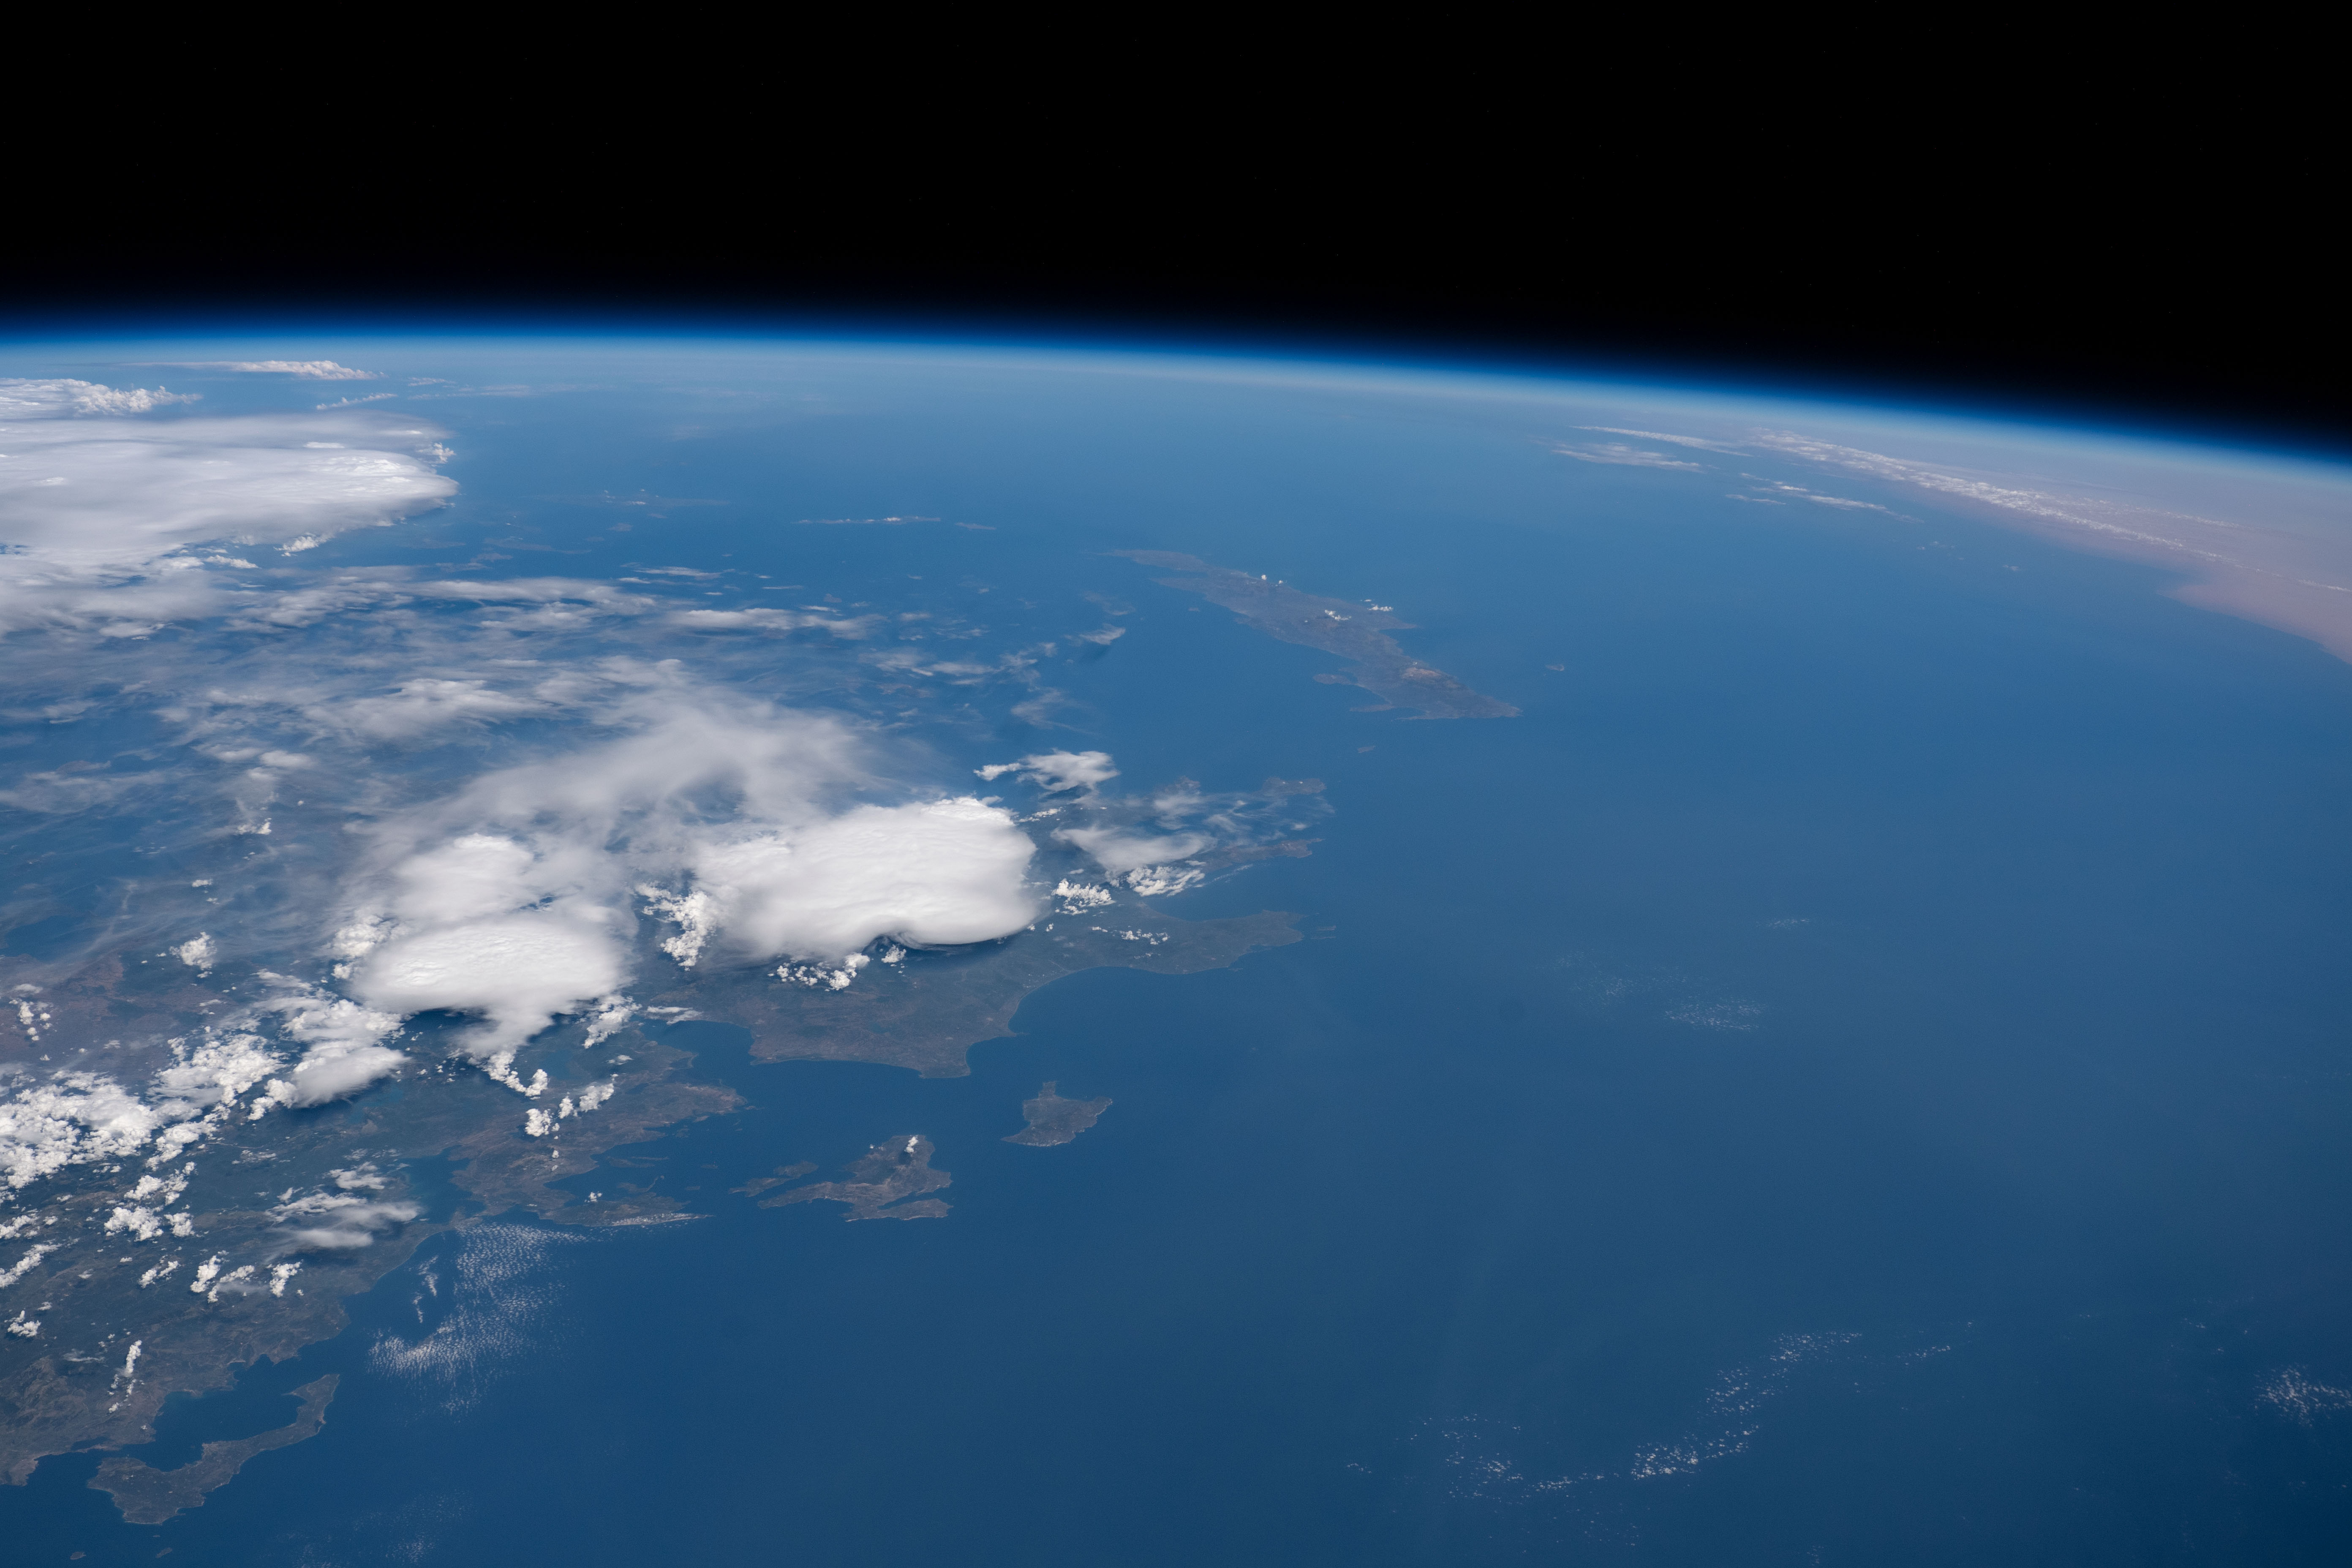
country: GREECE
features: ARGOS, PELOPONNISOS CRETAN RIDGE, CHANIA, MYRTOON BASIN
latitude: 37.0
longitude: 23.0
